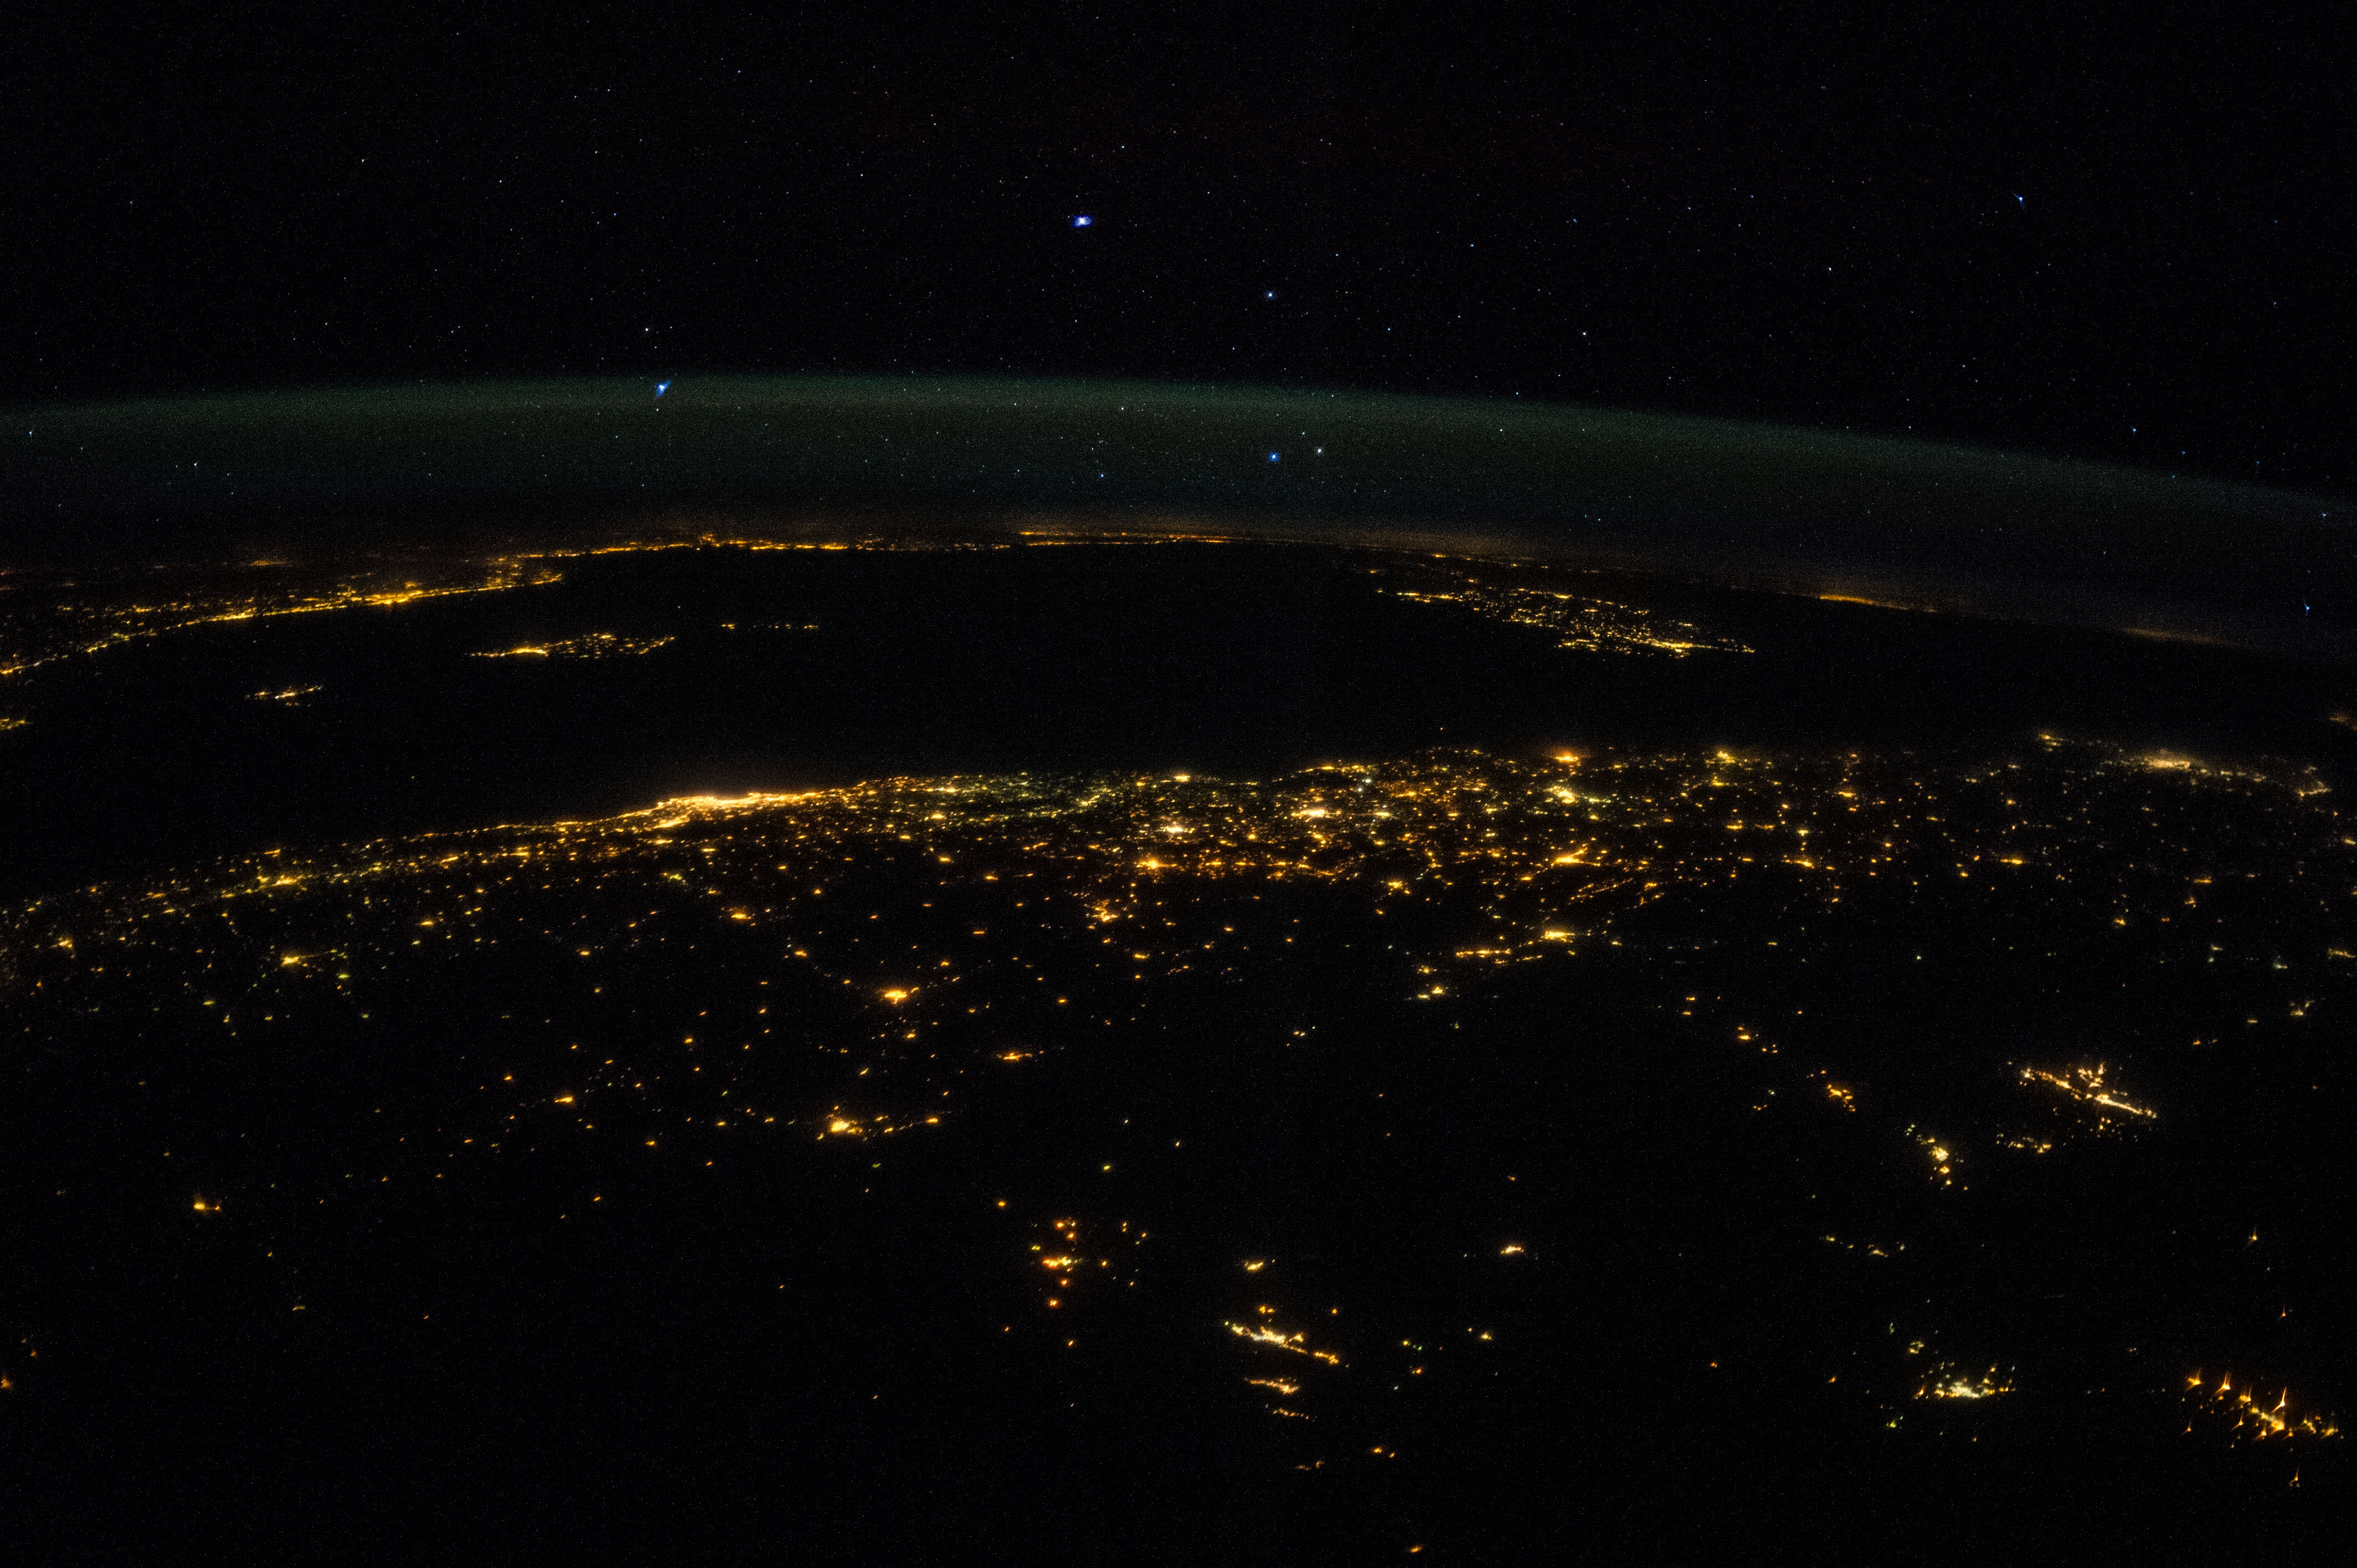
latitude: 36.8
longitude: 3.1
